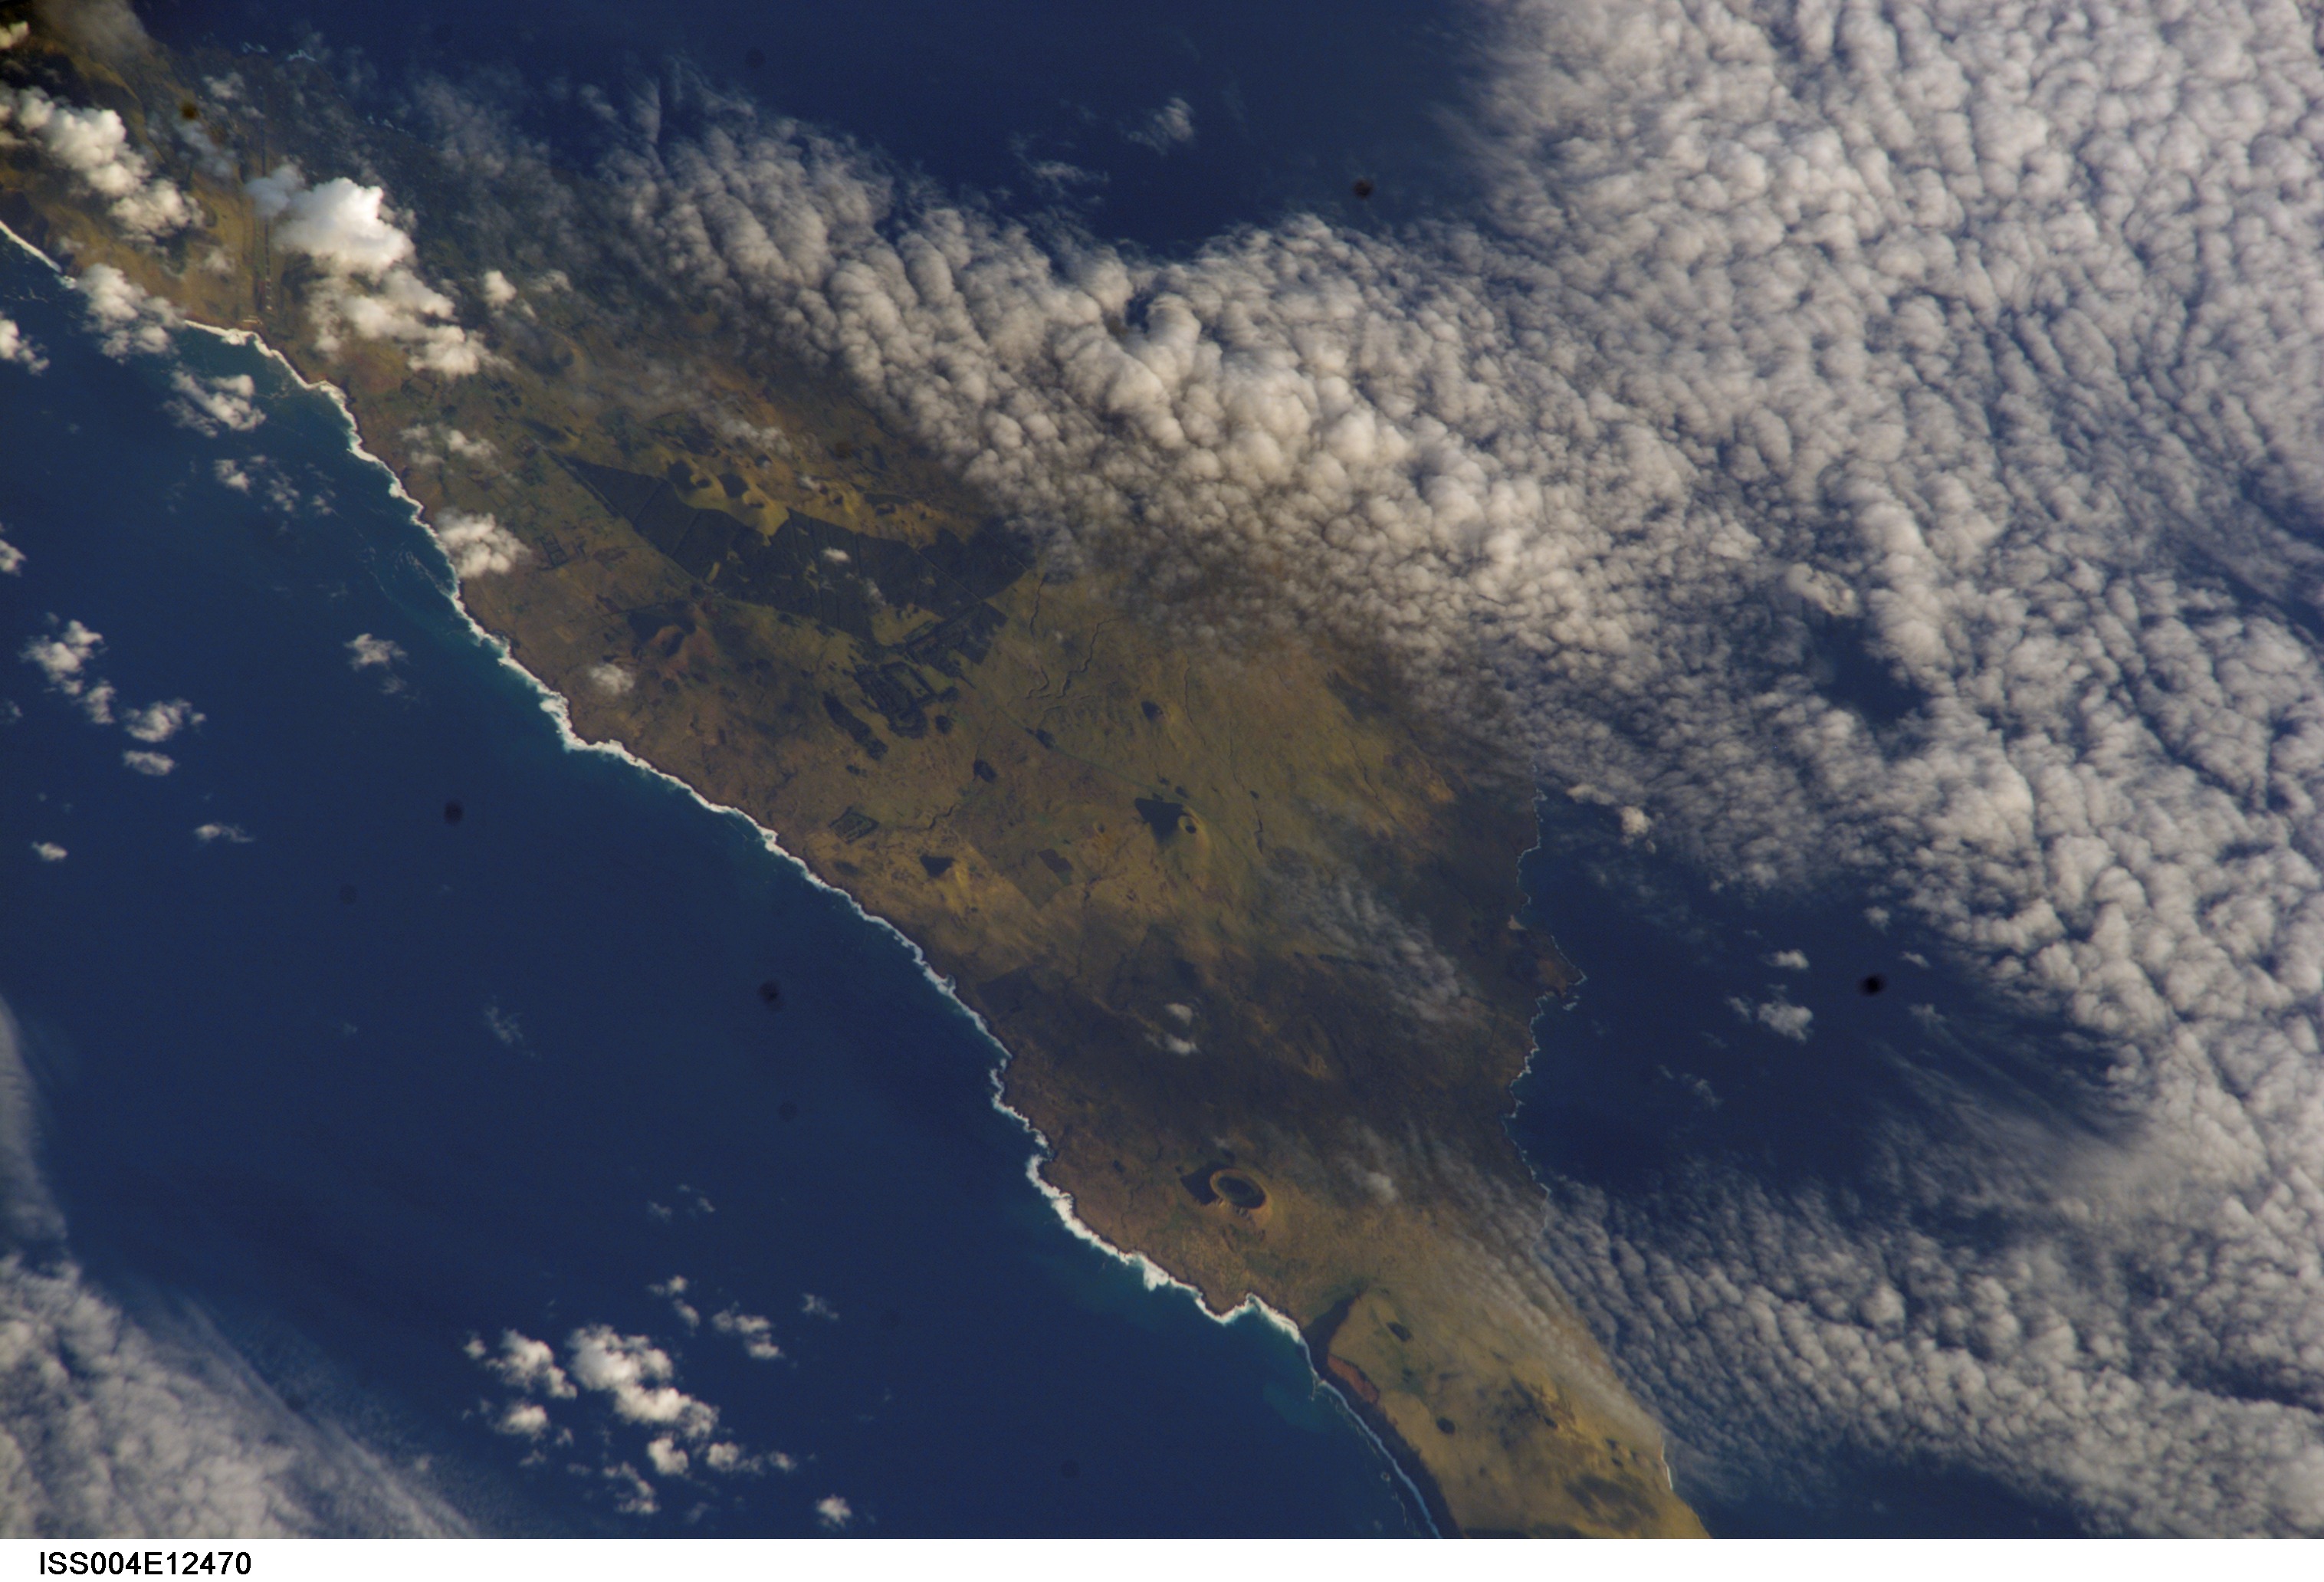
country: EASTER ISLAND
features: EASTER ISLAND, CLOUDS
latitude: -27.0
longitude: -109.5
